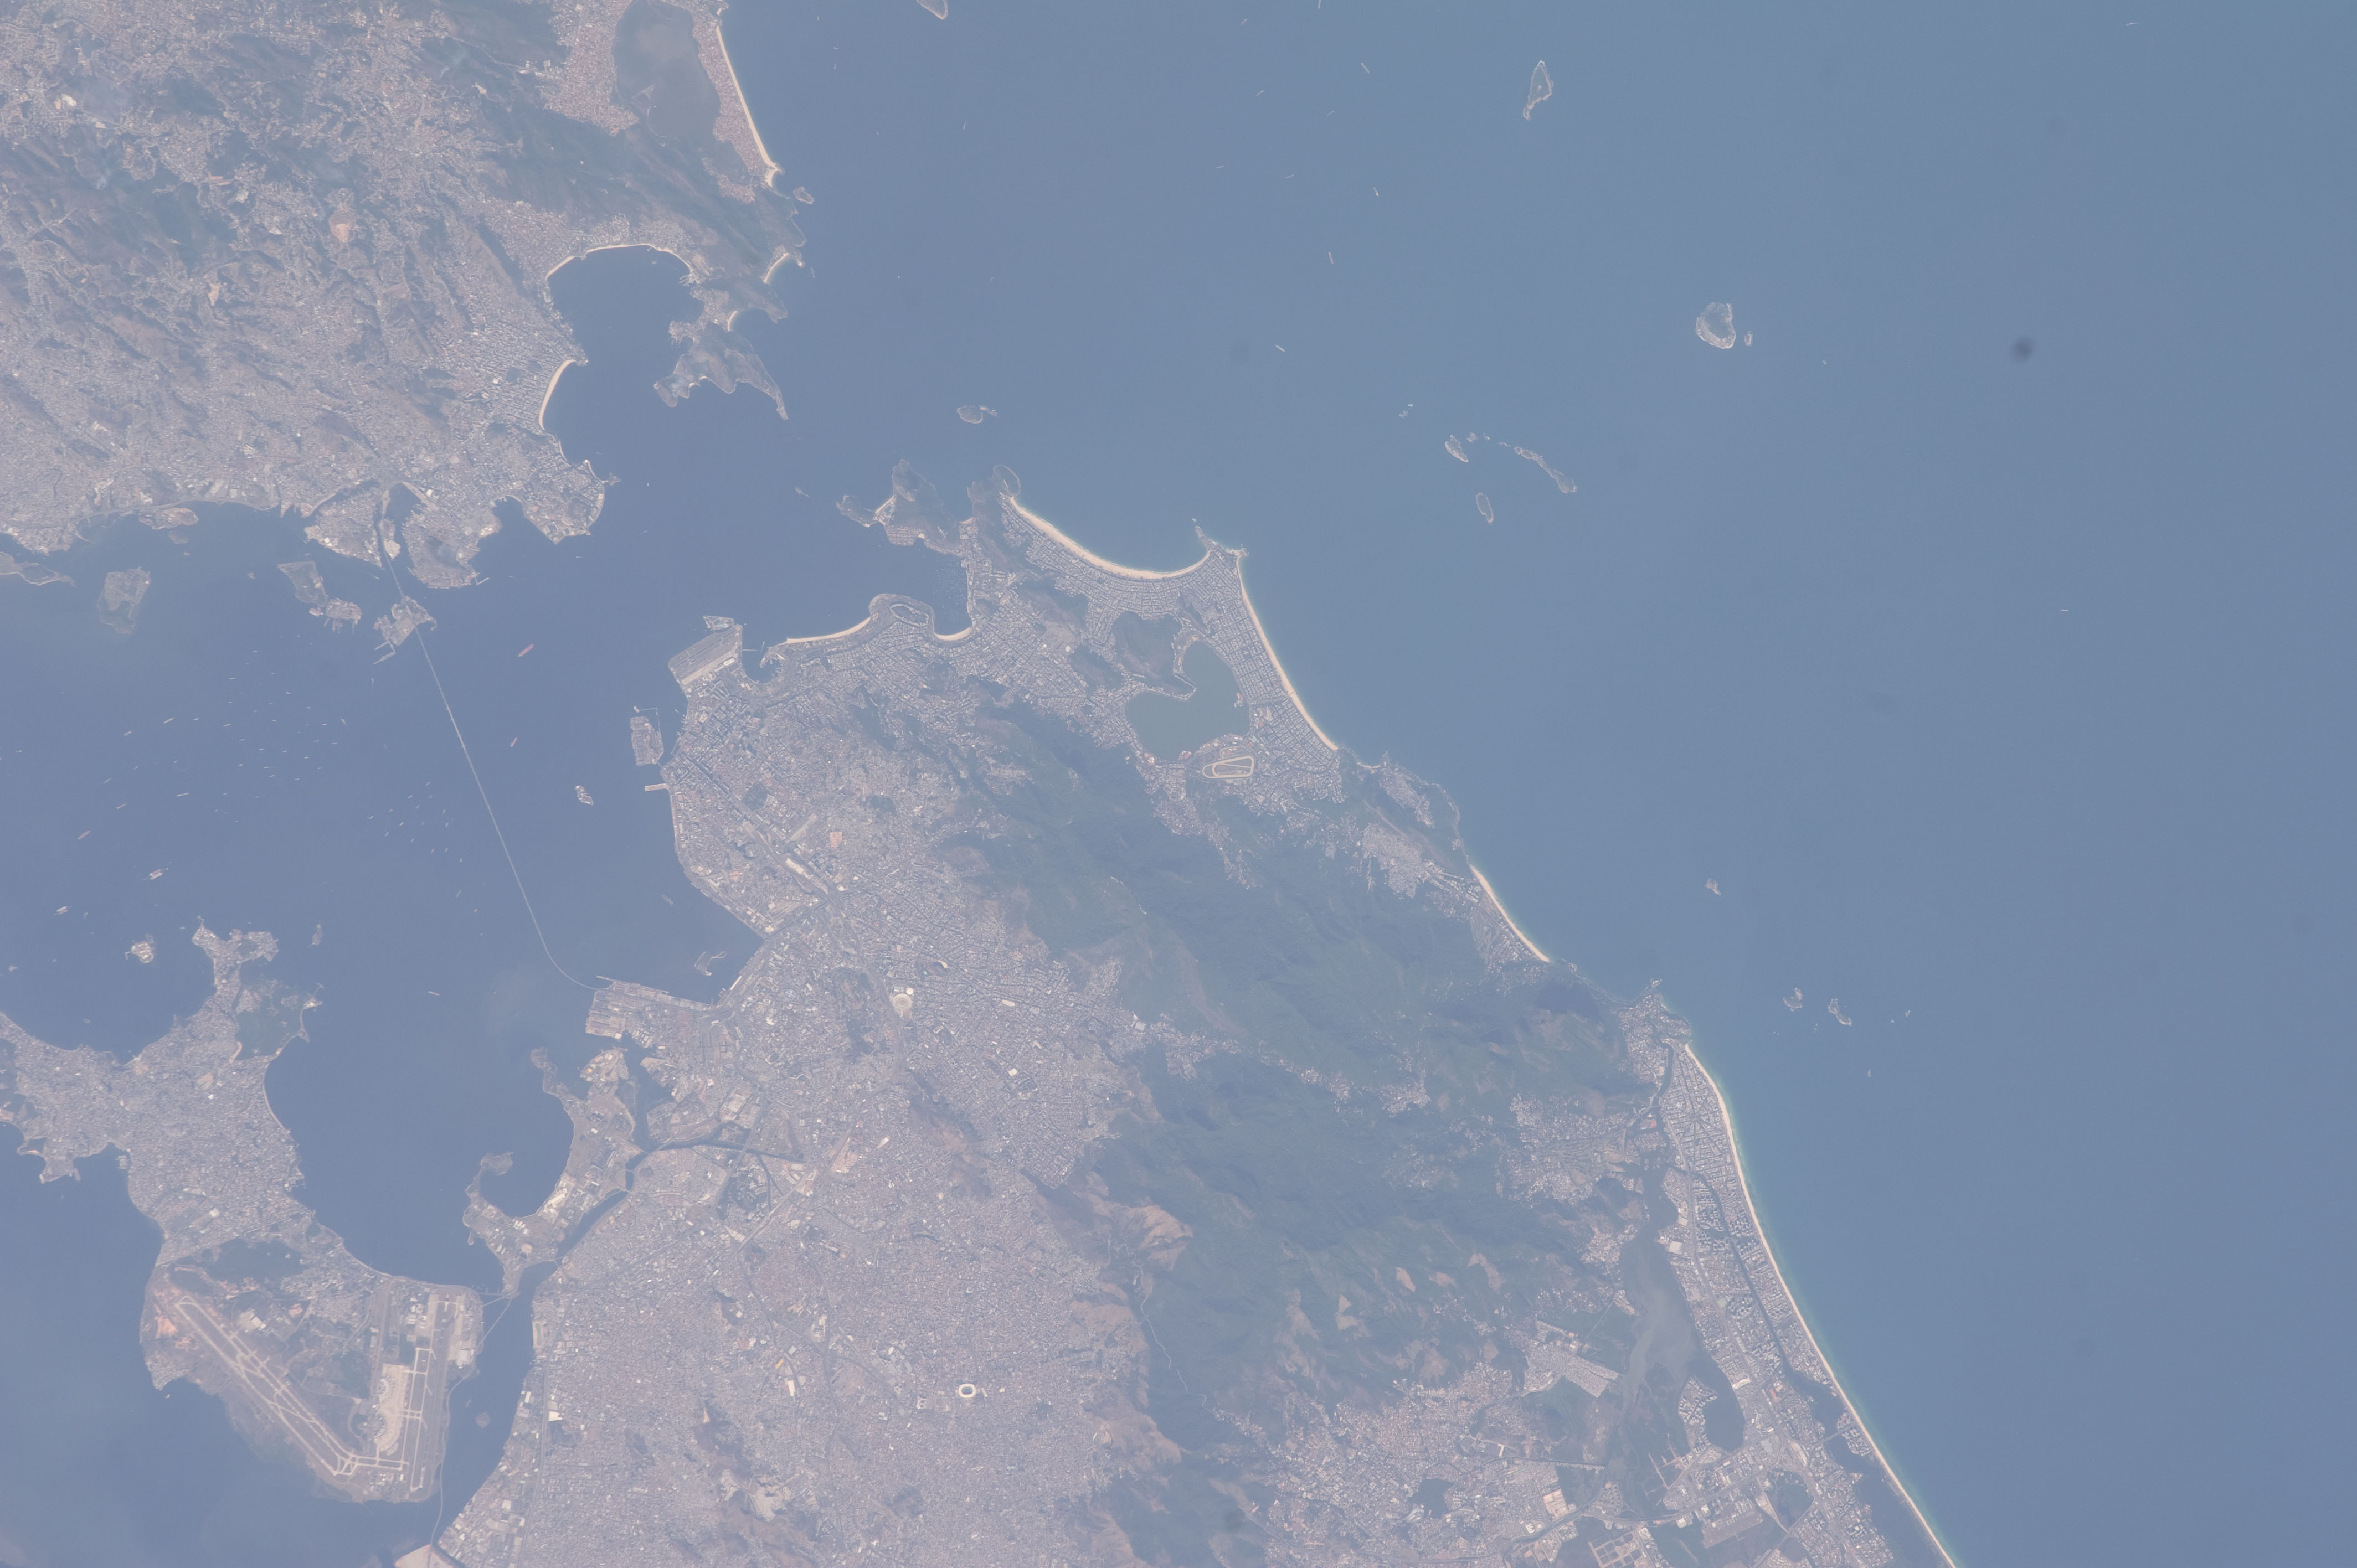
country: BRAZIL
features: SW. RIO DE JANEIRO, ROADS, ATLANTIC O., AIRPORT, GUANABARA B., SHIPS
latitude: -22.9
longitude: -43.1
